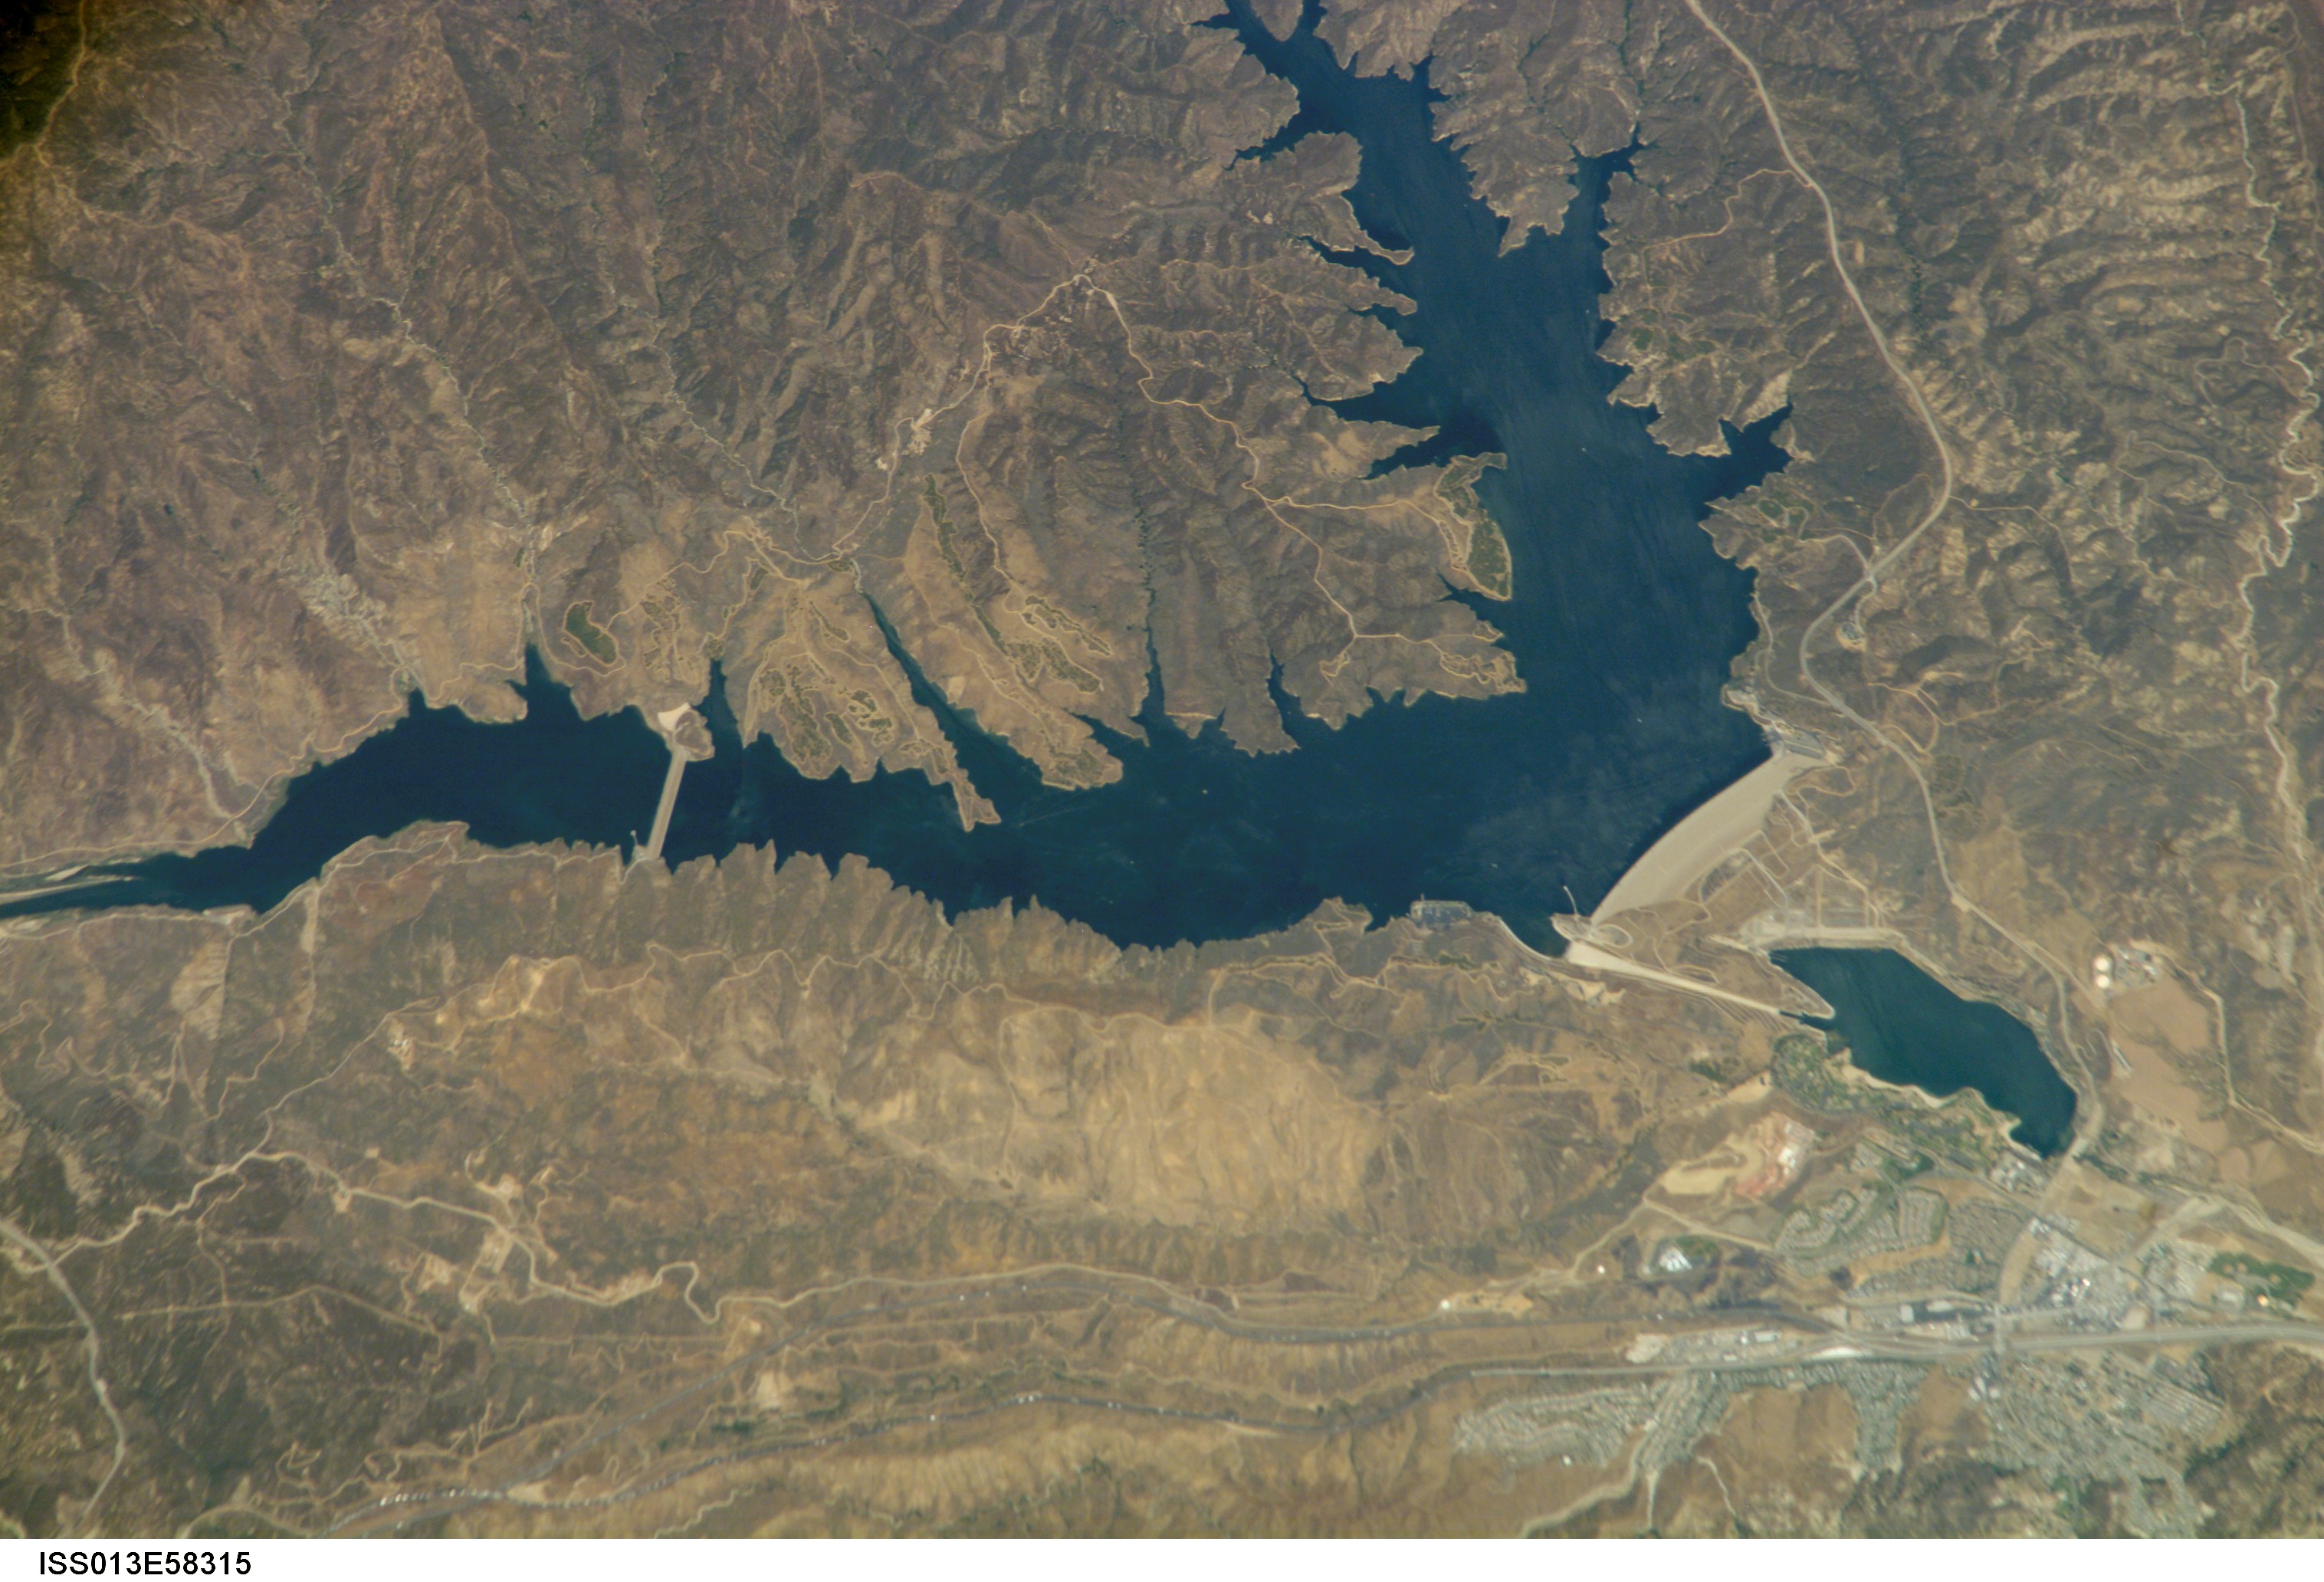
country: USA-CALIFORNIA
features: L.
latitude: 34.5
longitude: -118.6
